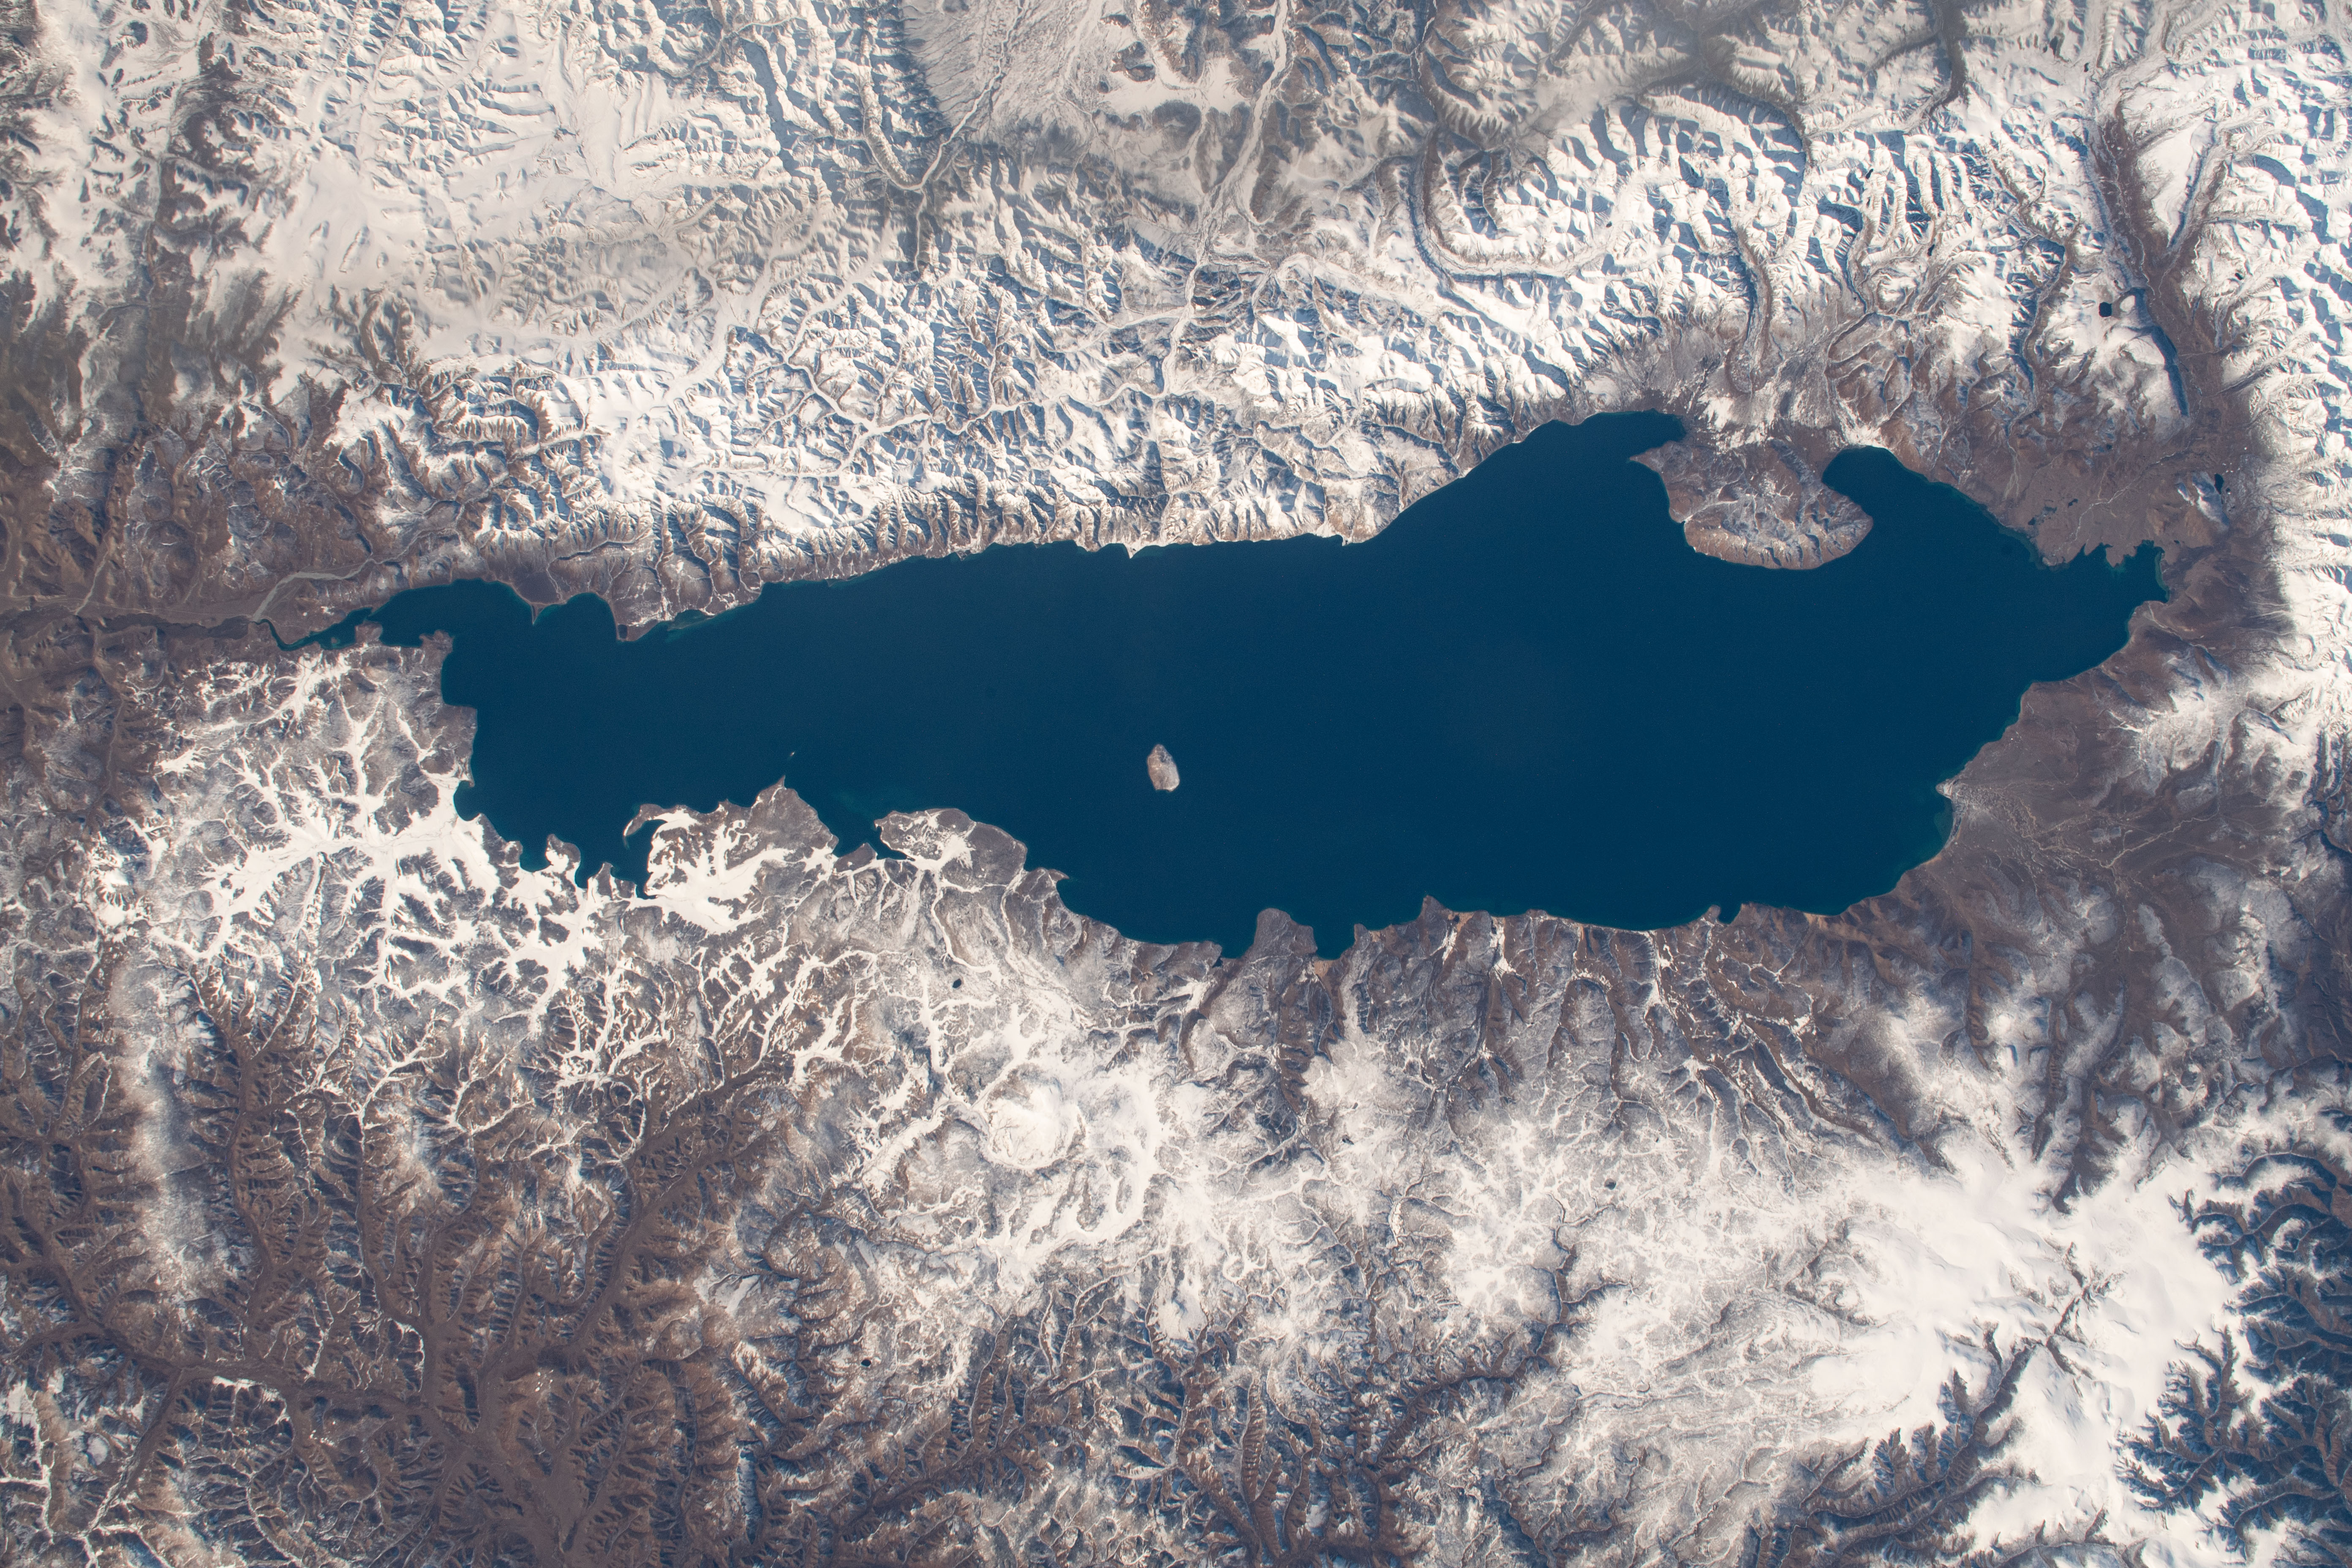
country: MONGOLIA
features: UBSUGUL LAKE, WOODEN CORD ISLAND,KHUVSGUL LAKE, WOODEN CORD ISLAND, TURUGYYN KHORSHO, ARSHAANII HURYEE, HATGAL,MONGOLIA, KHUVSGUL LAKE
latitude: 51.0
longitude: 100.5
